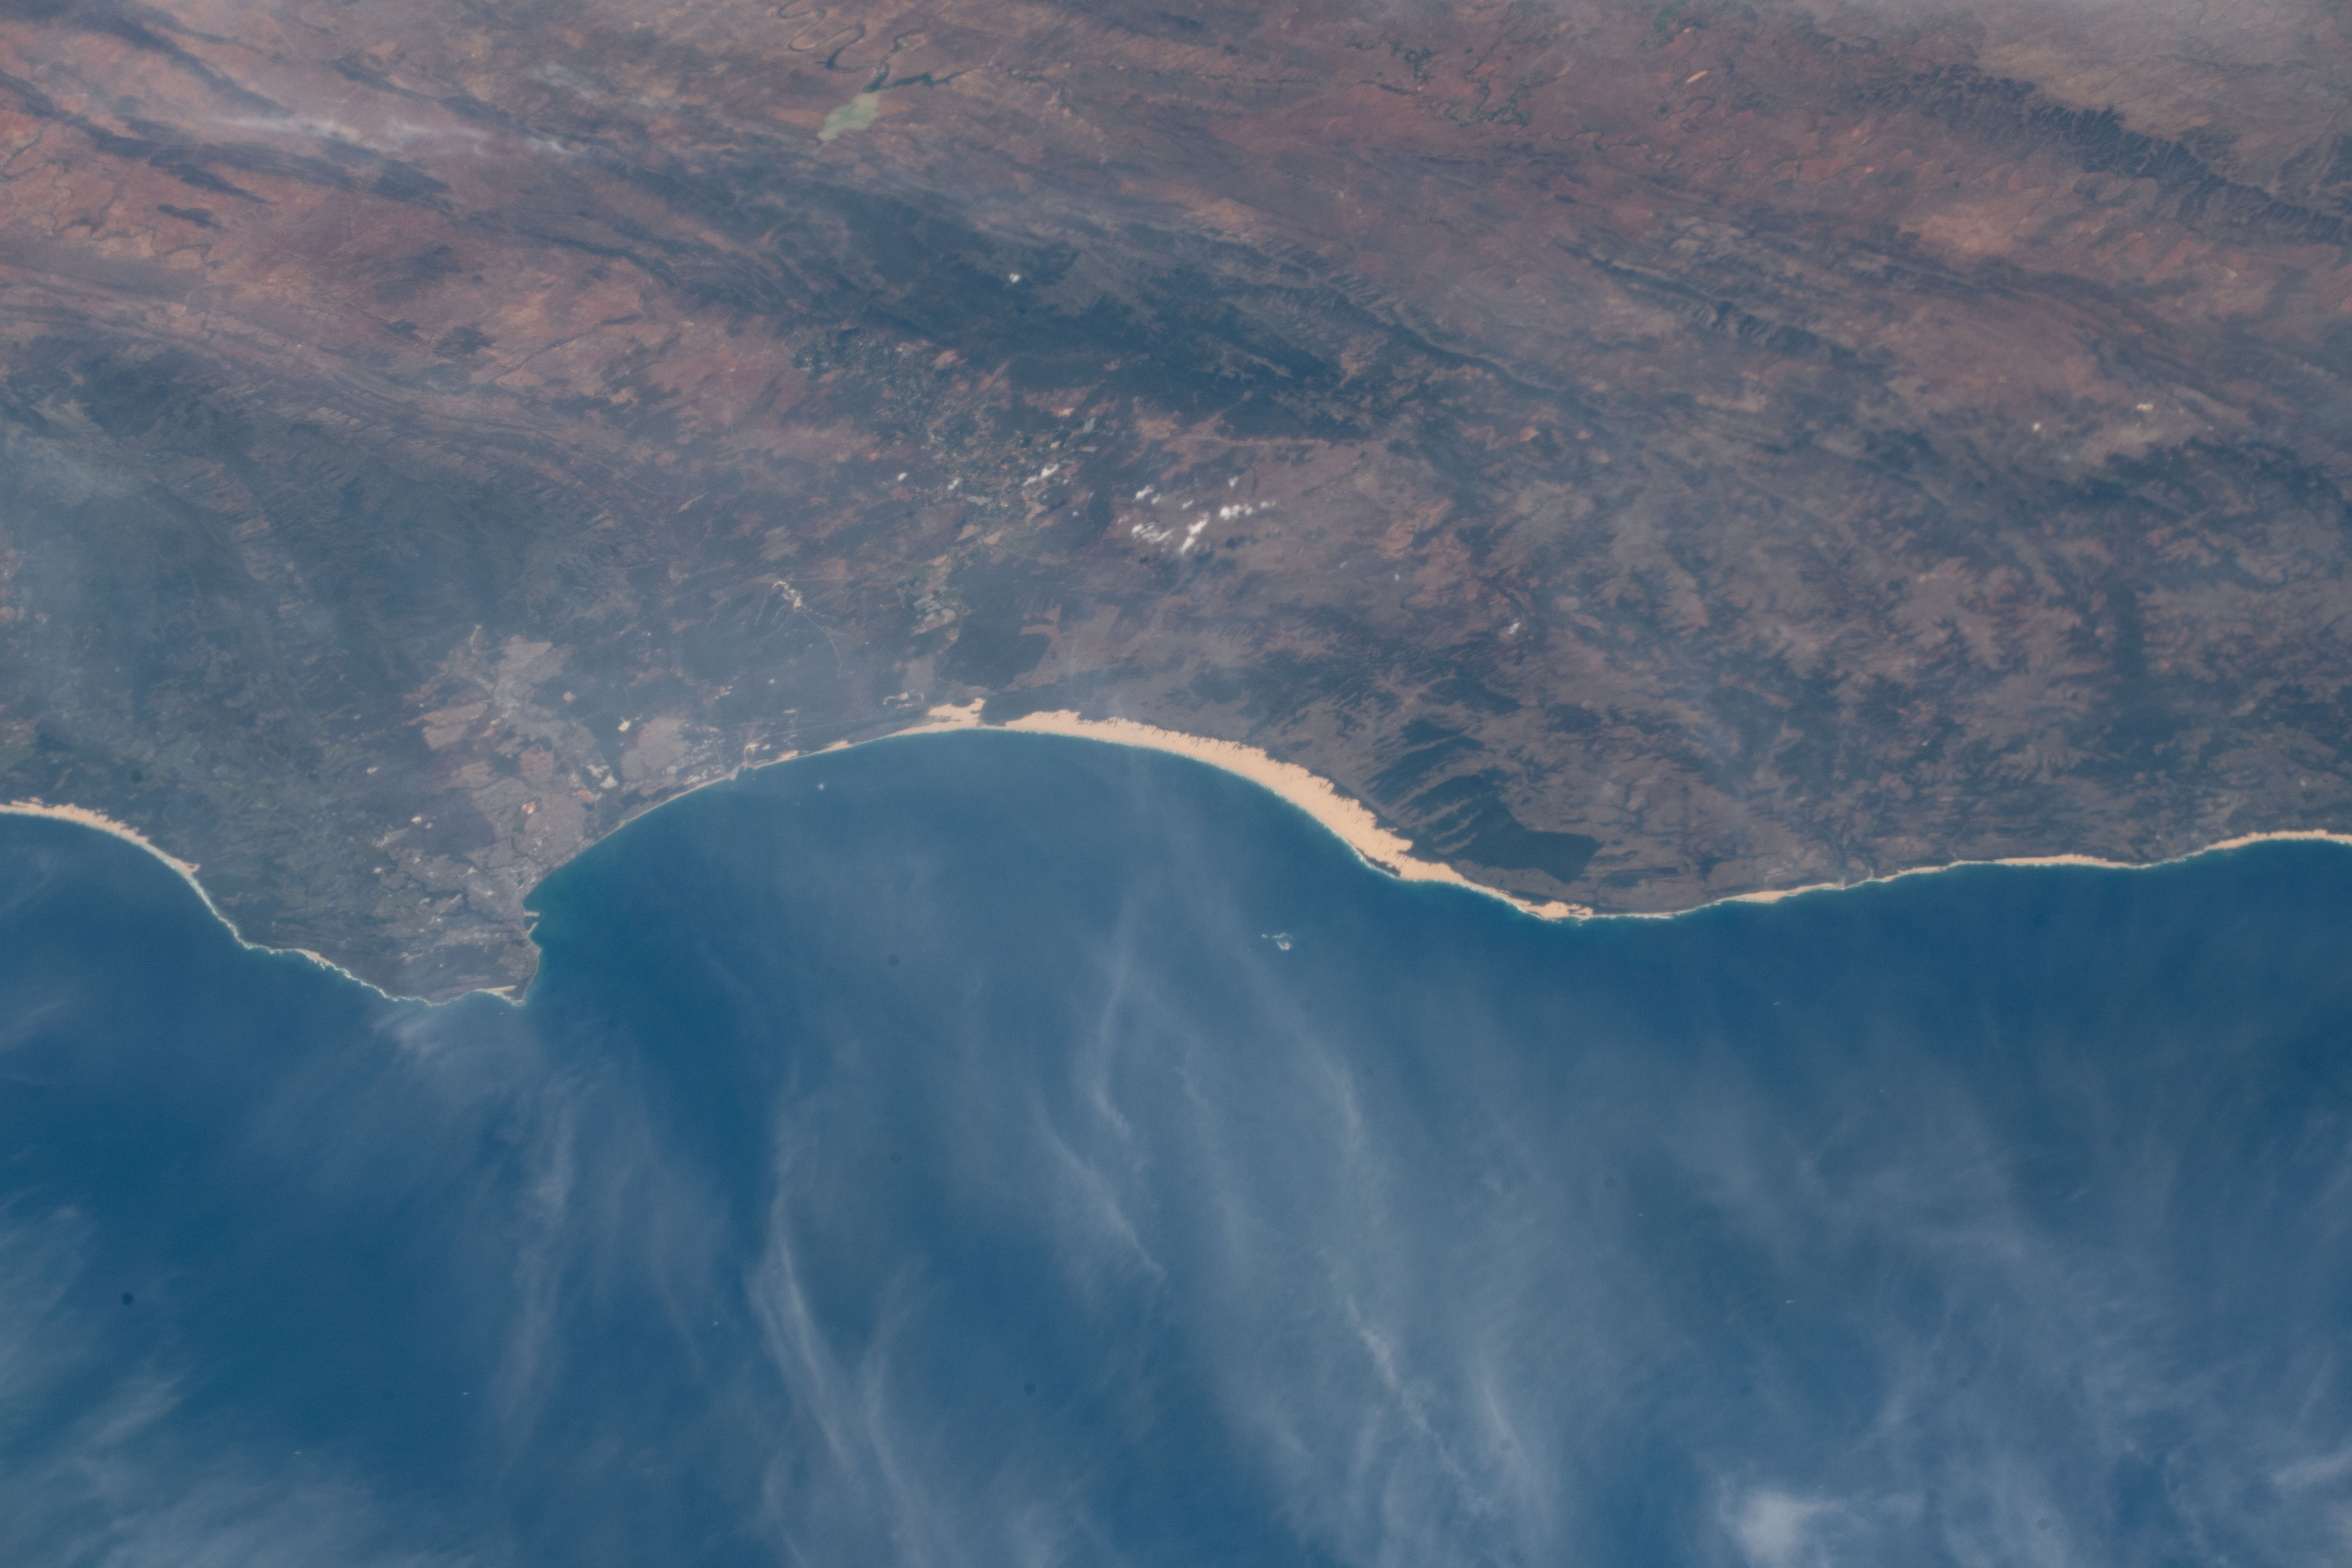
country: REPUBLIC SOUTH AFRICA
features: SOUTH AFRICA, PORT ELIZABETH, ADDO ELEPHANT NATIONAL PARK, BAVIAANSKLOOF NATURE RESERVE
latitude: -33.7
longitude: 26.2
